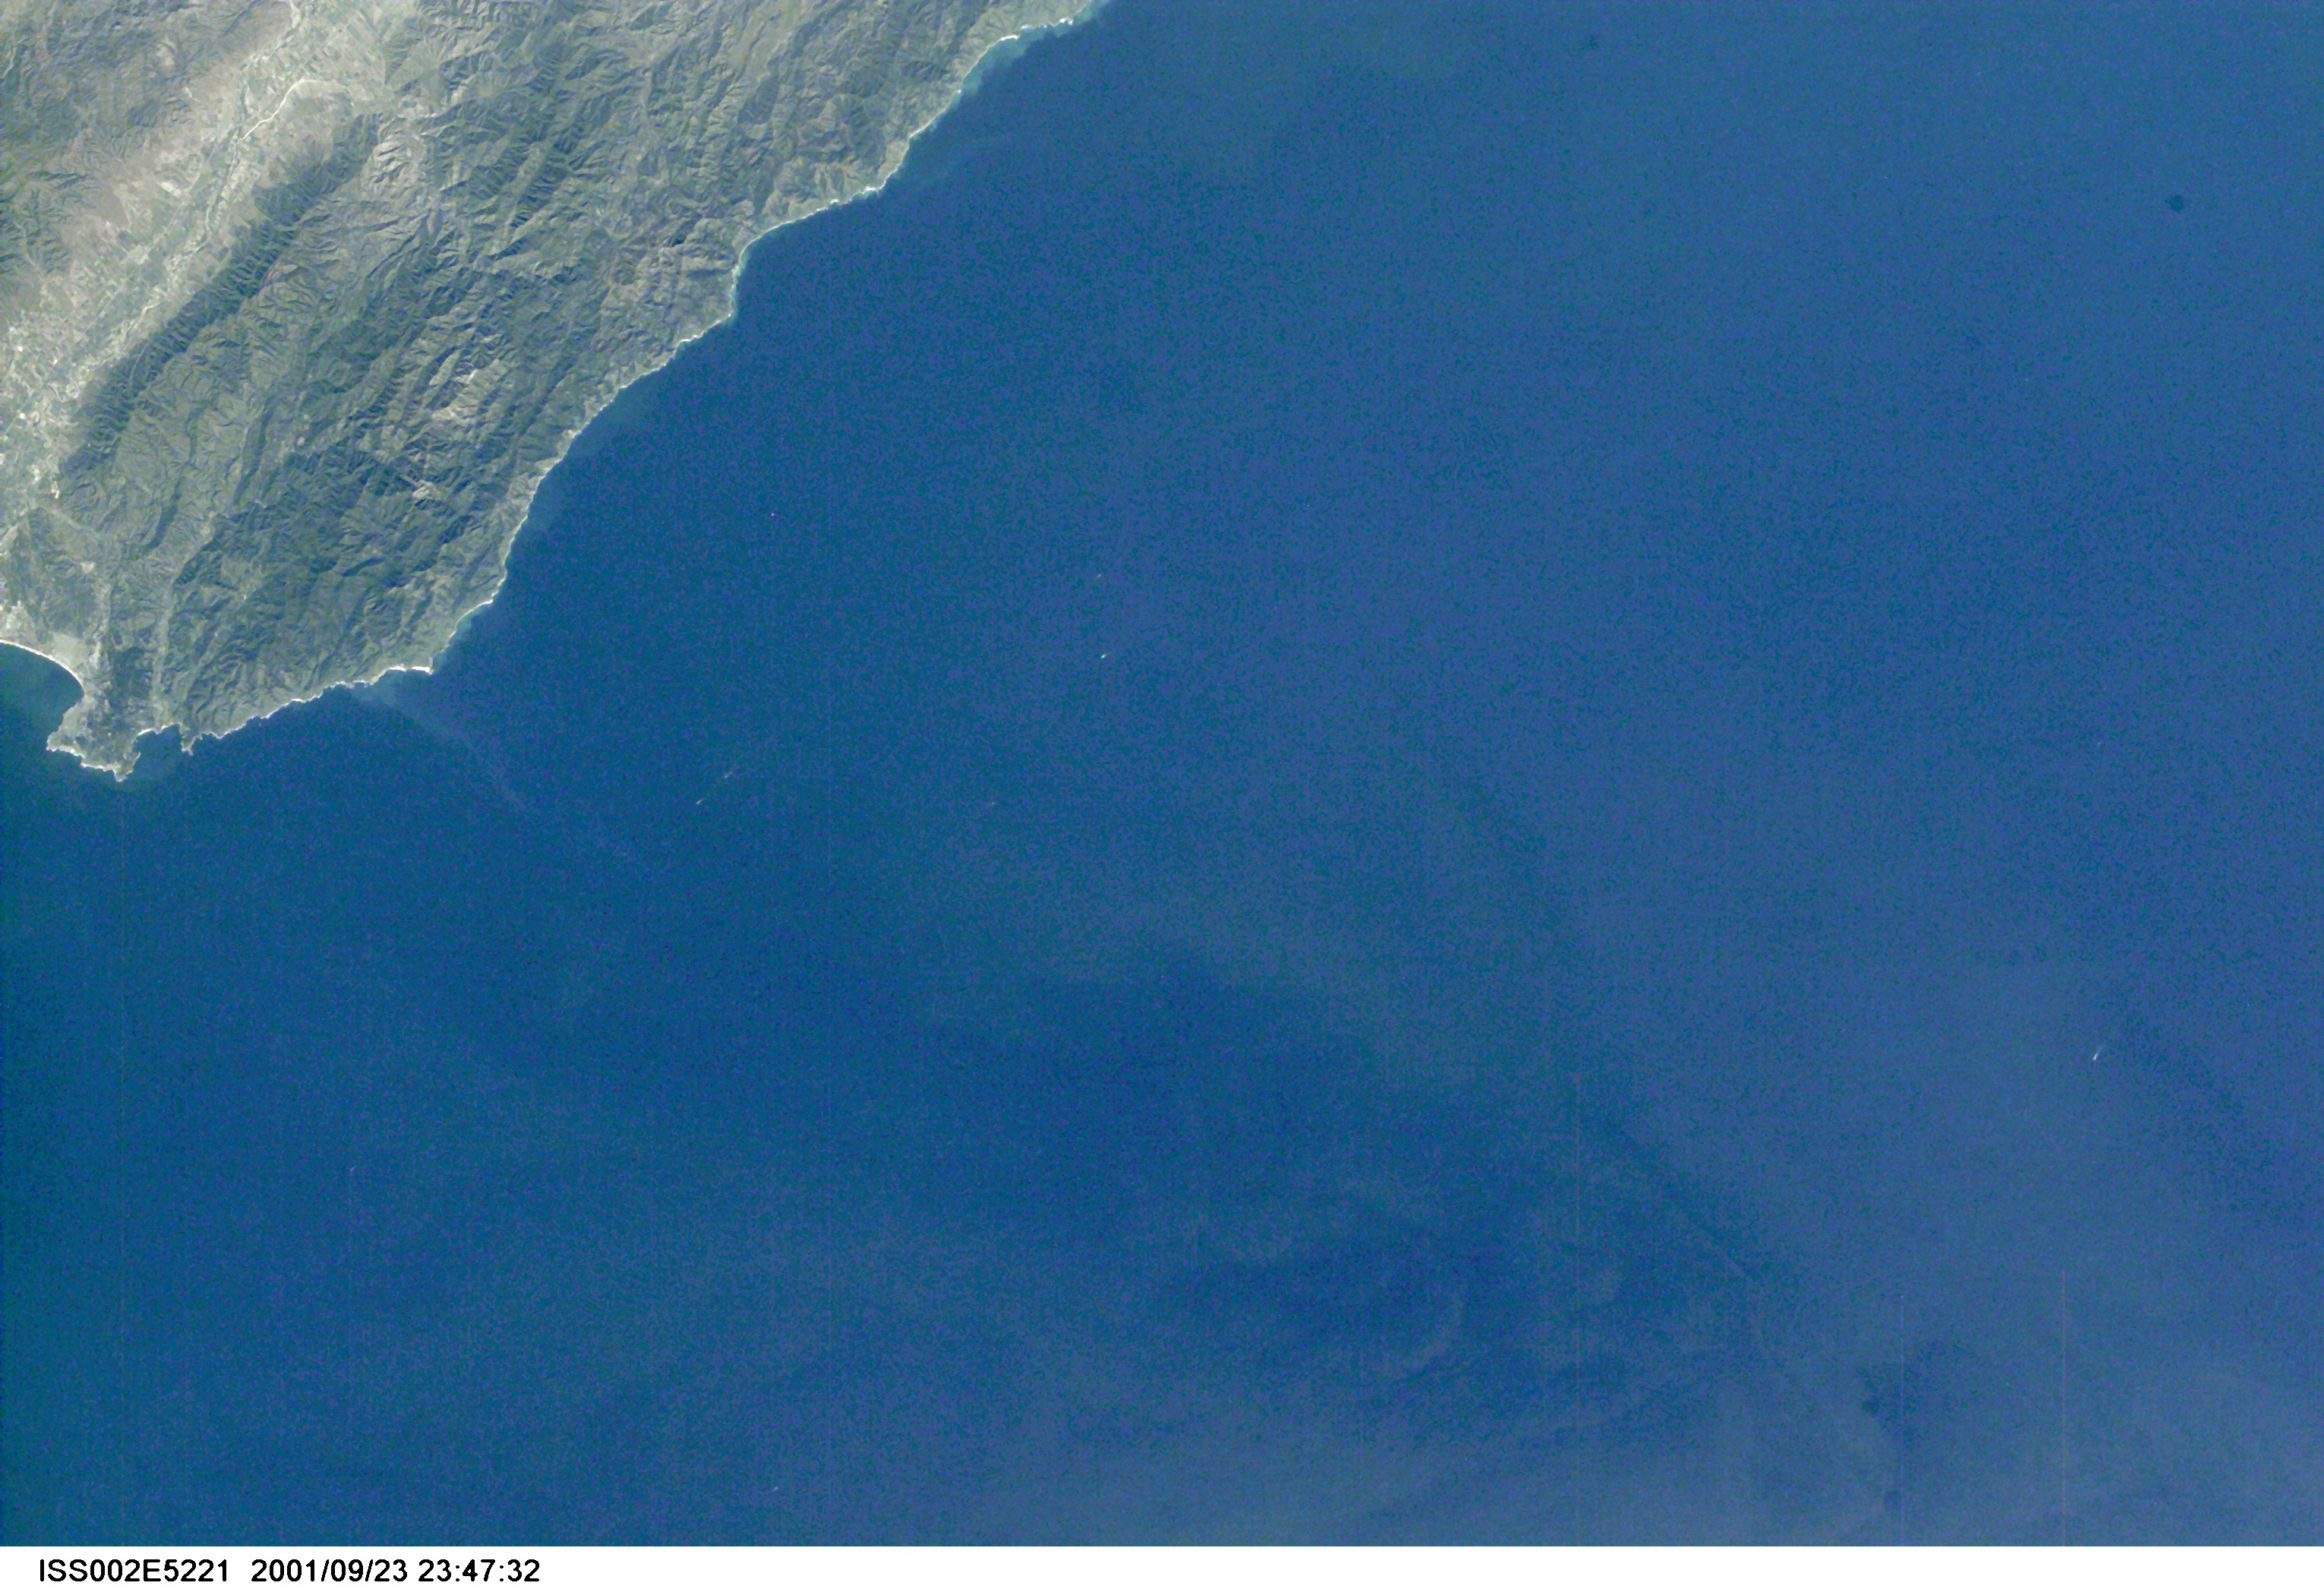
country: USA-CALIFORNIA
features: OCEAN, MONTEREY PENINSULA
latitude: 36.0
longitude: -122.0
